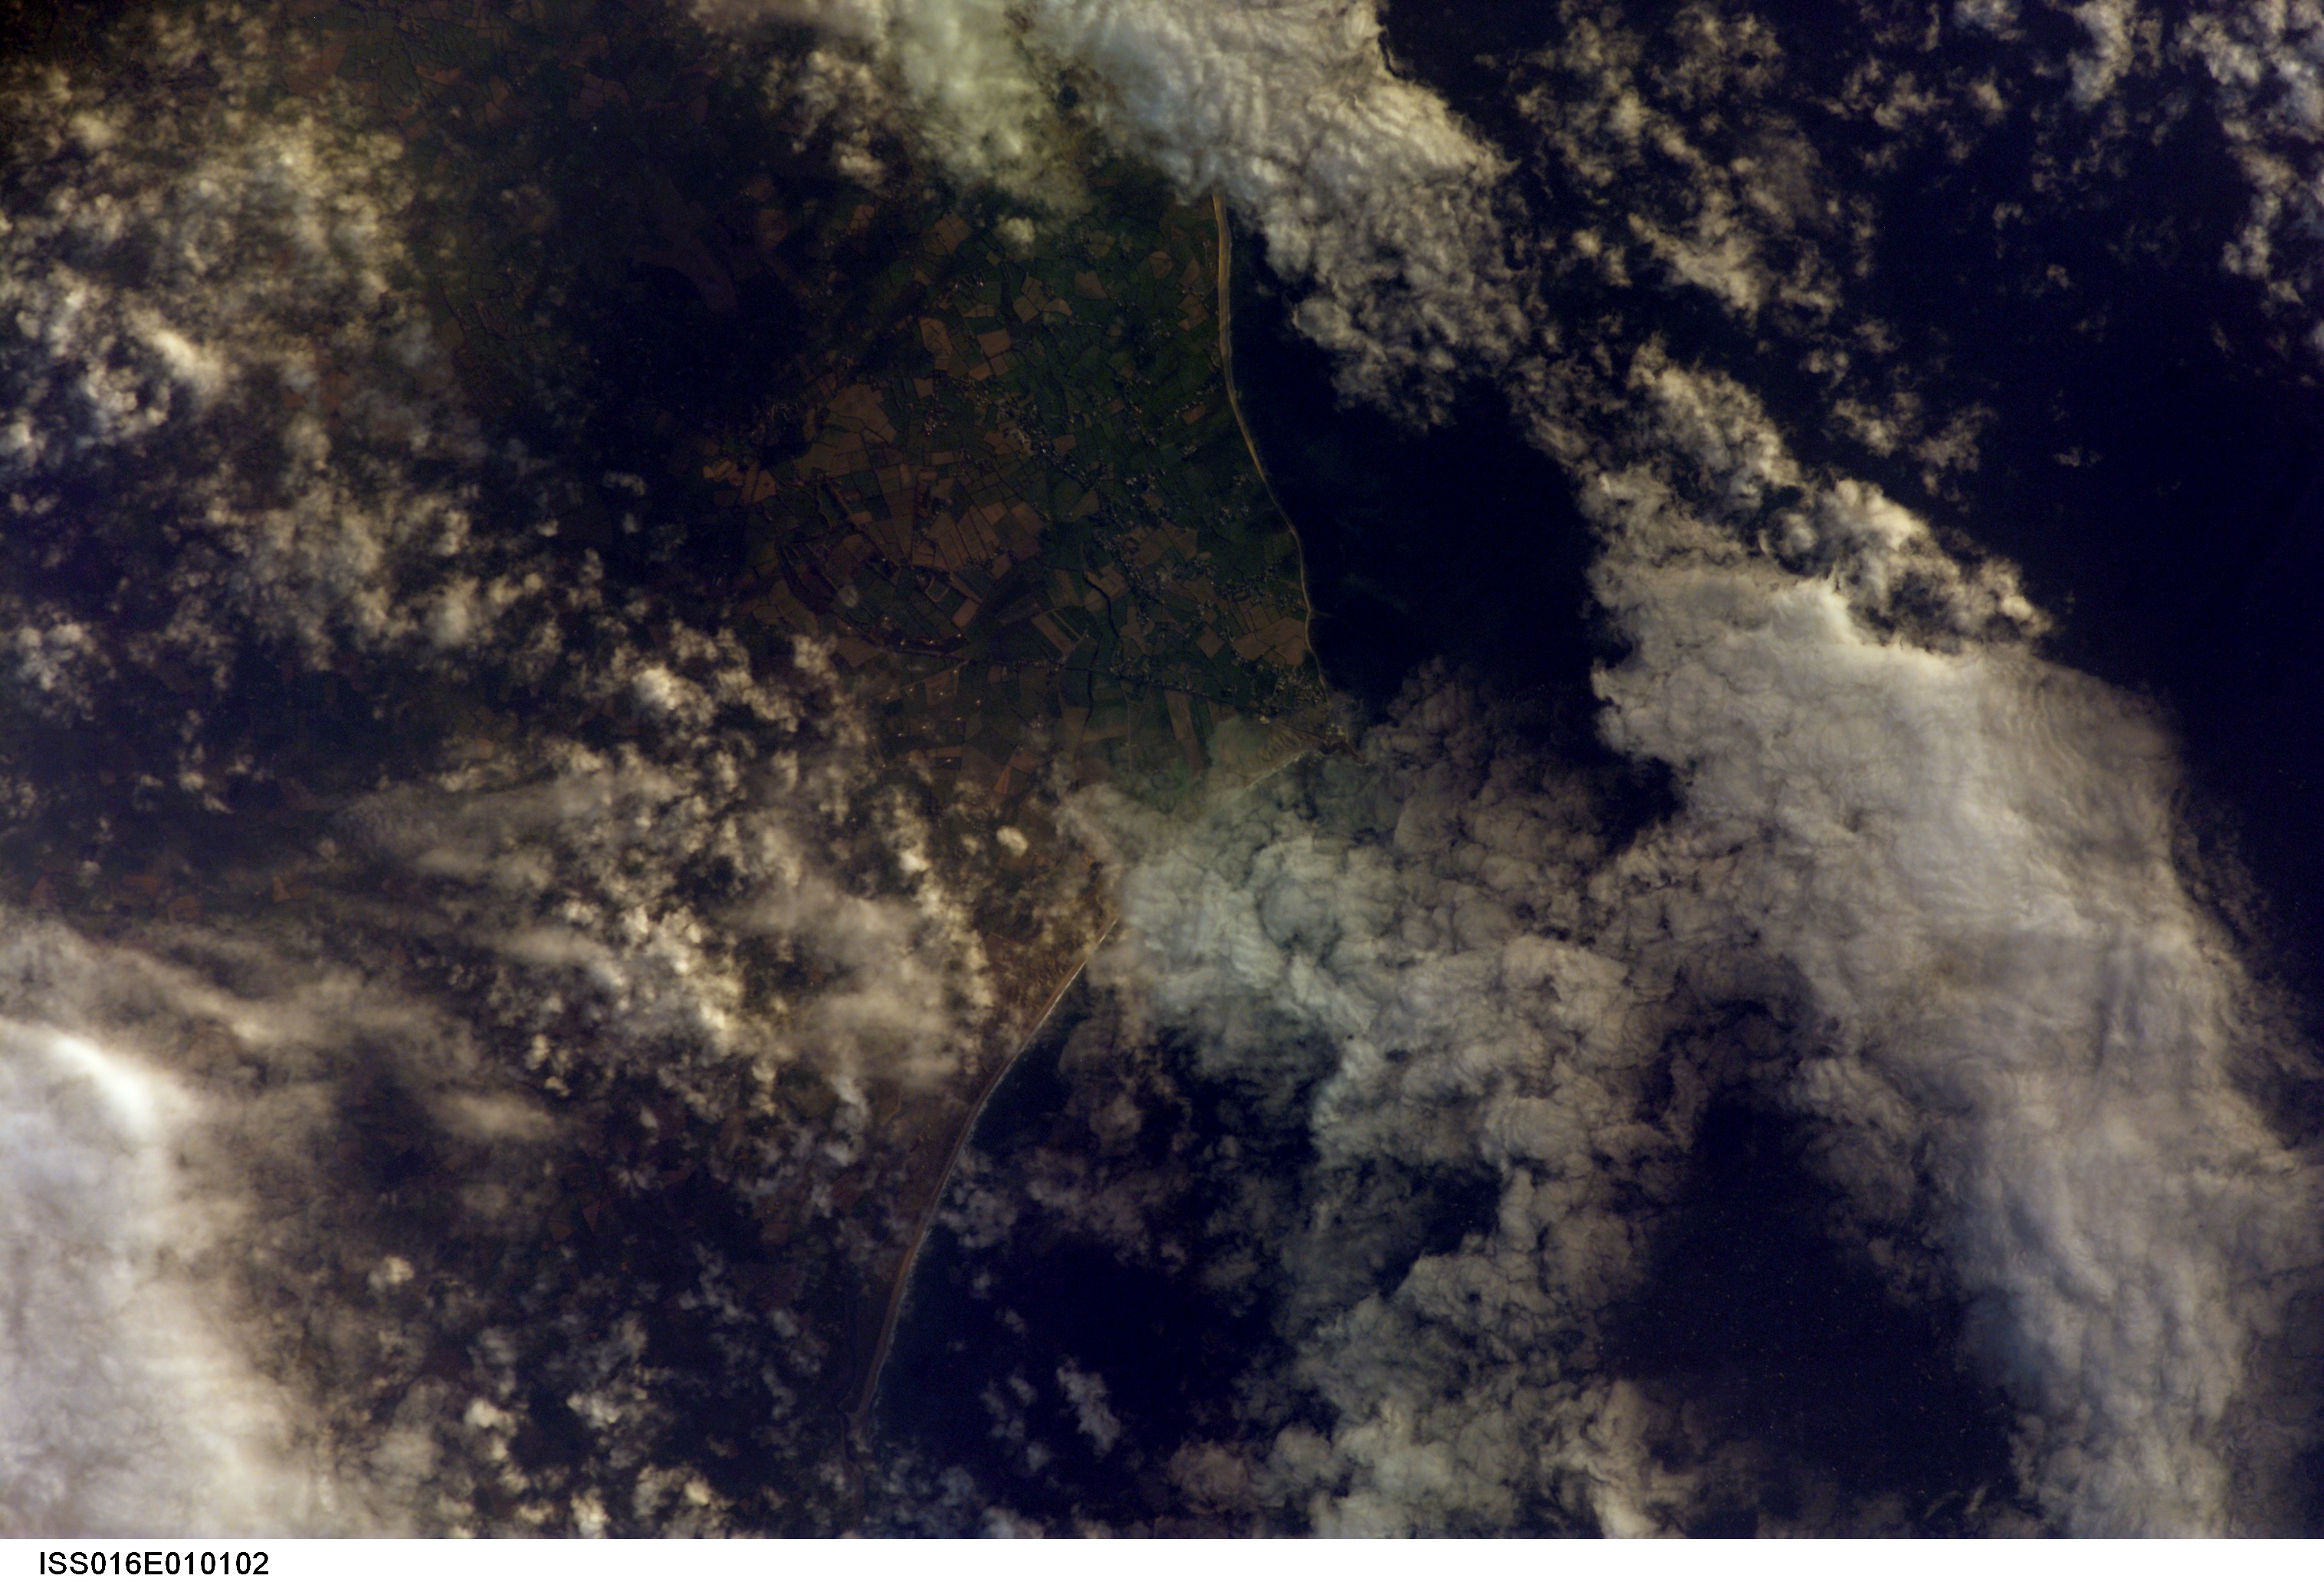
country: IRELAND
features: KILMORE QUAY, COASTLINE, AGR.
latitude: 52.2
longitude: -6.6
